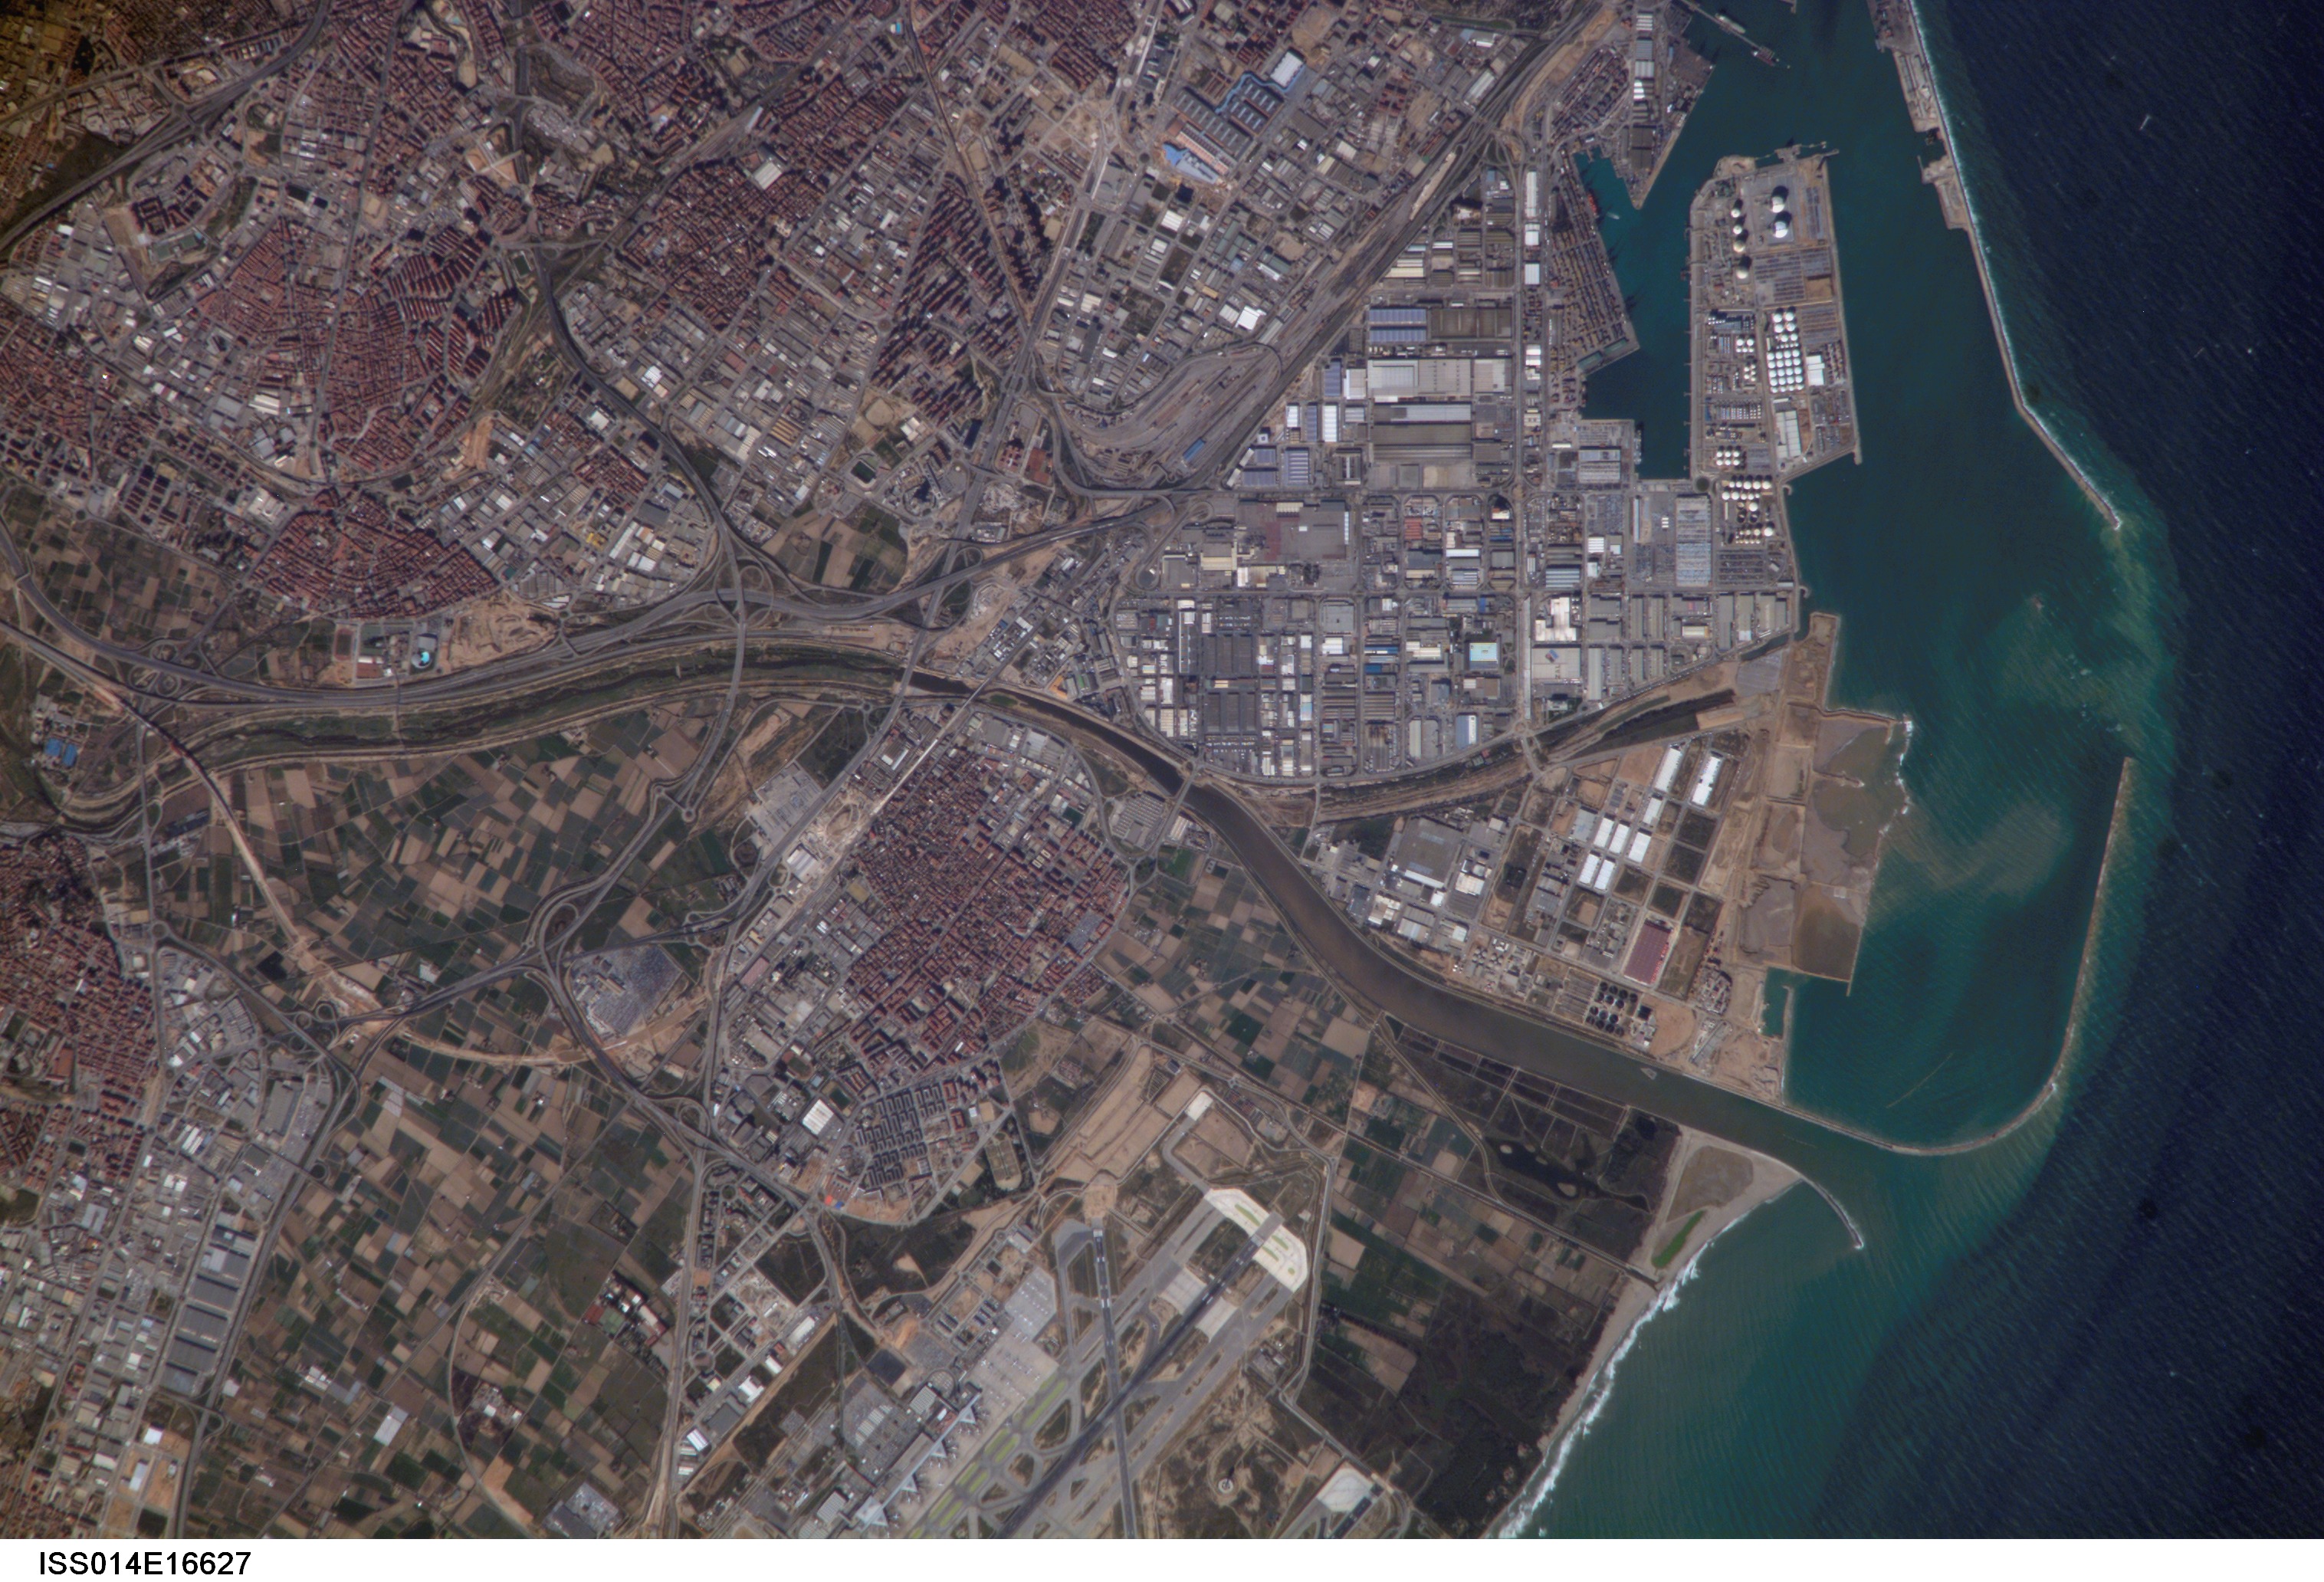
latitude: 41.3
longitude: 2.1
